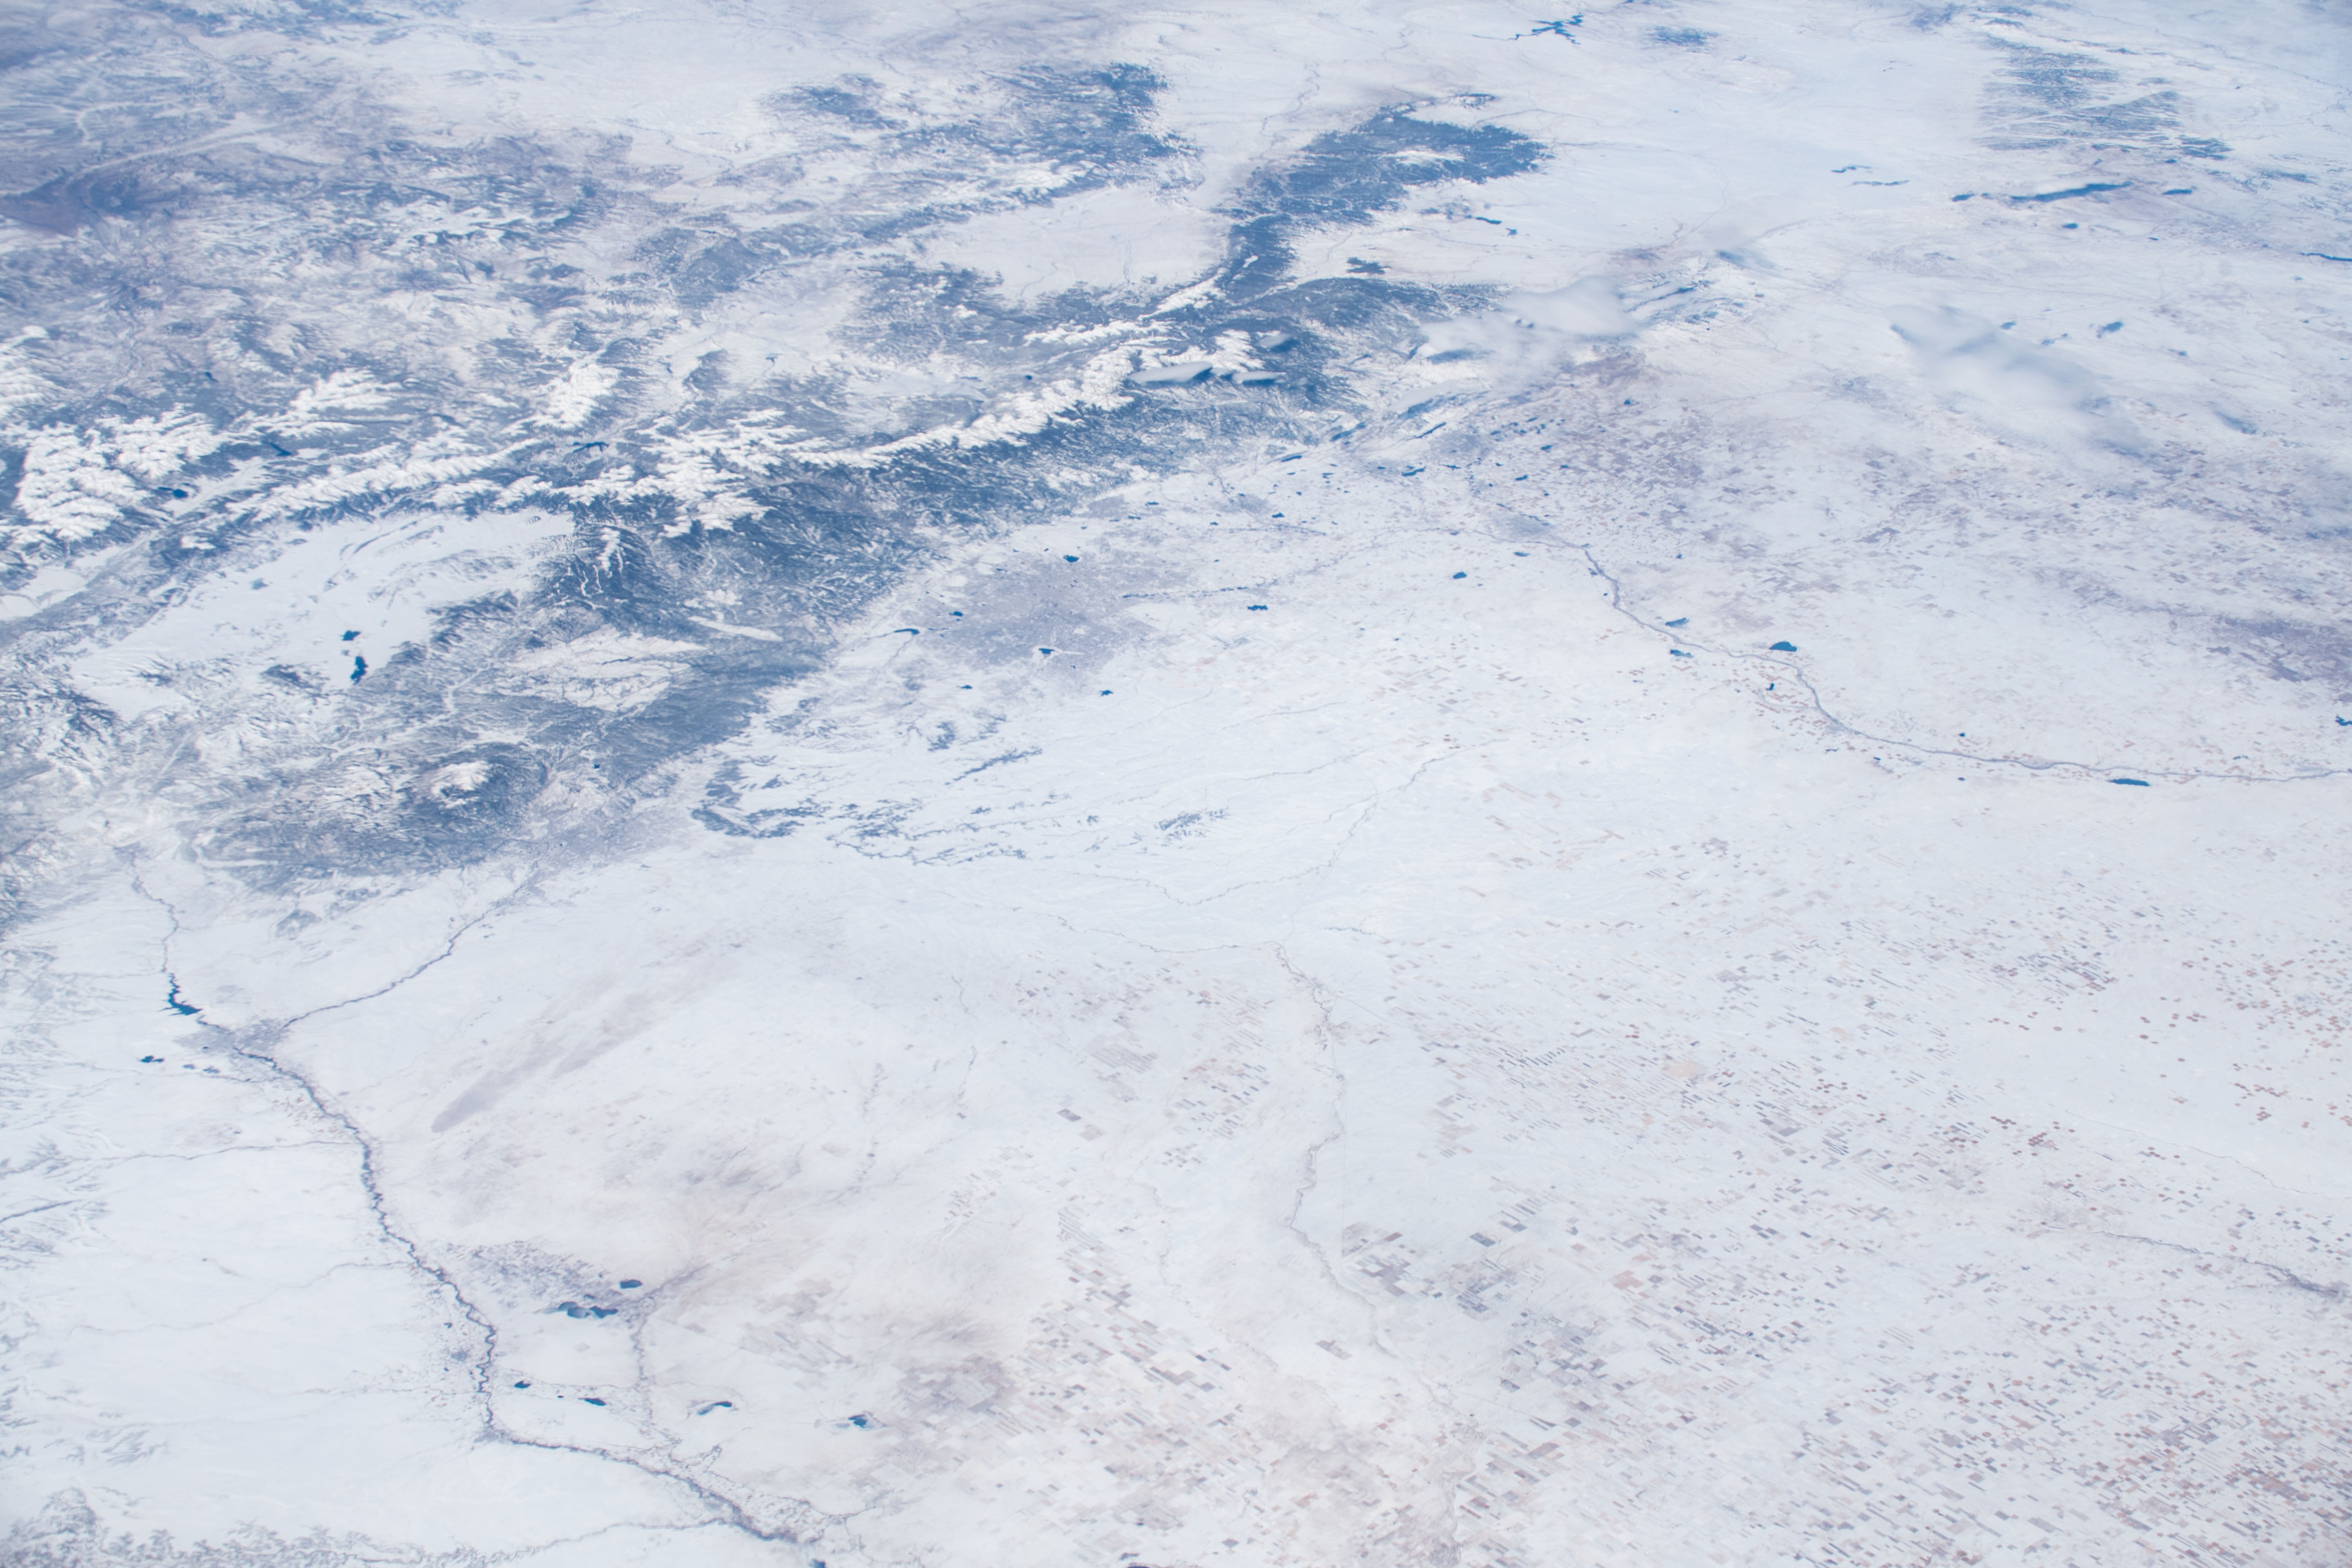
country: USA-COLORADO
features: FORT CARSON, COLORADO SPRINGS, DENVER, BOULDER, COLORADO
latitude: 39.5
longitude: -104.3
